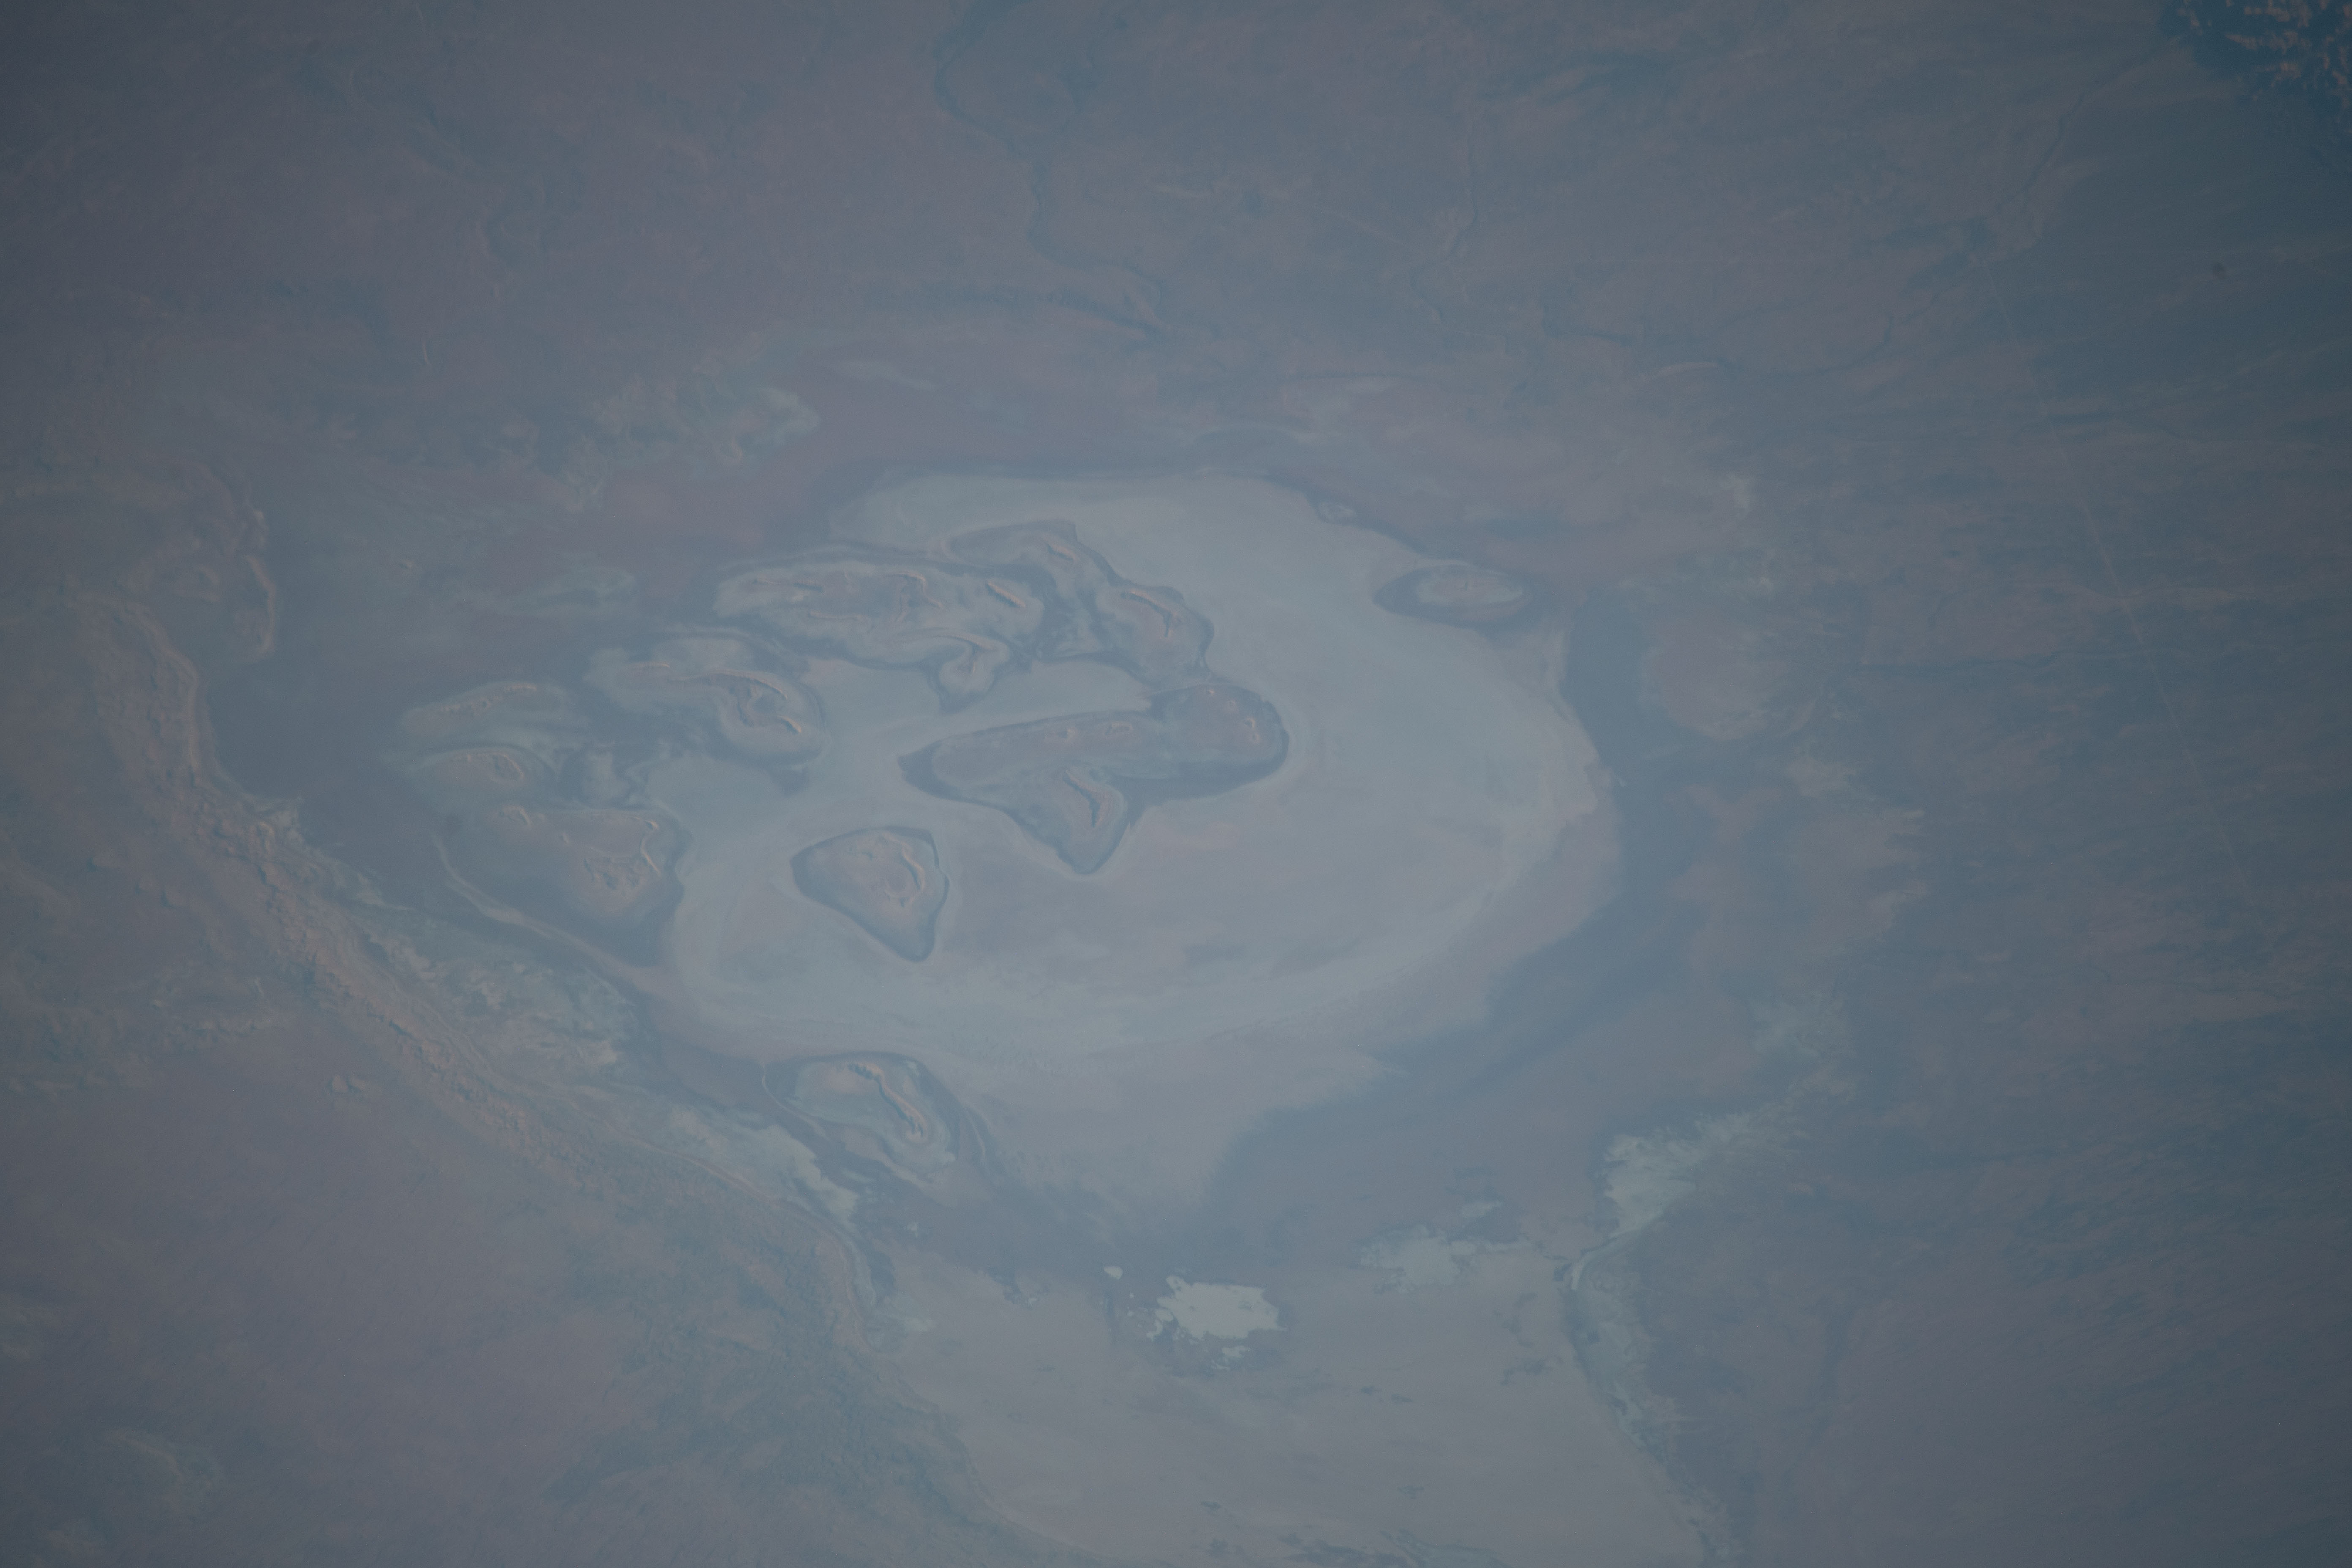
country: AUSTRALIA-SA
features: LAKE FROME
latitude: -30.8
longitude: 139.8
